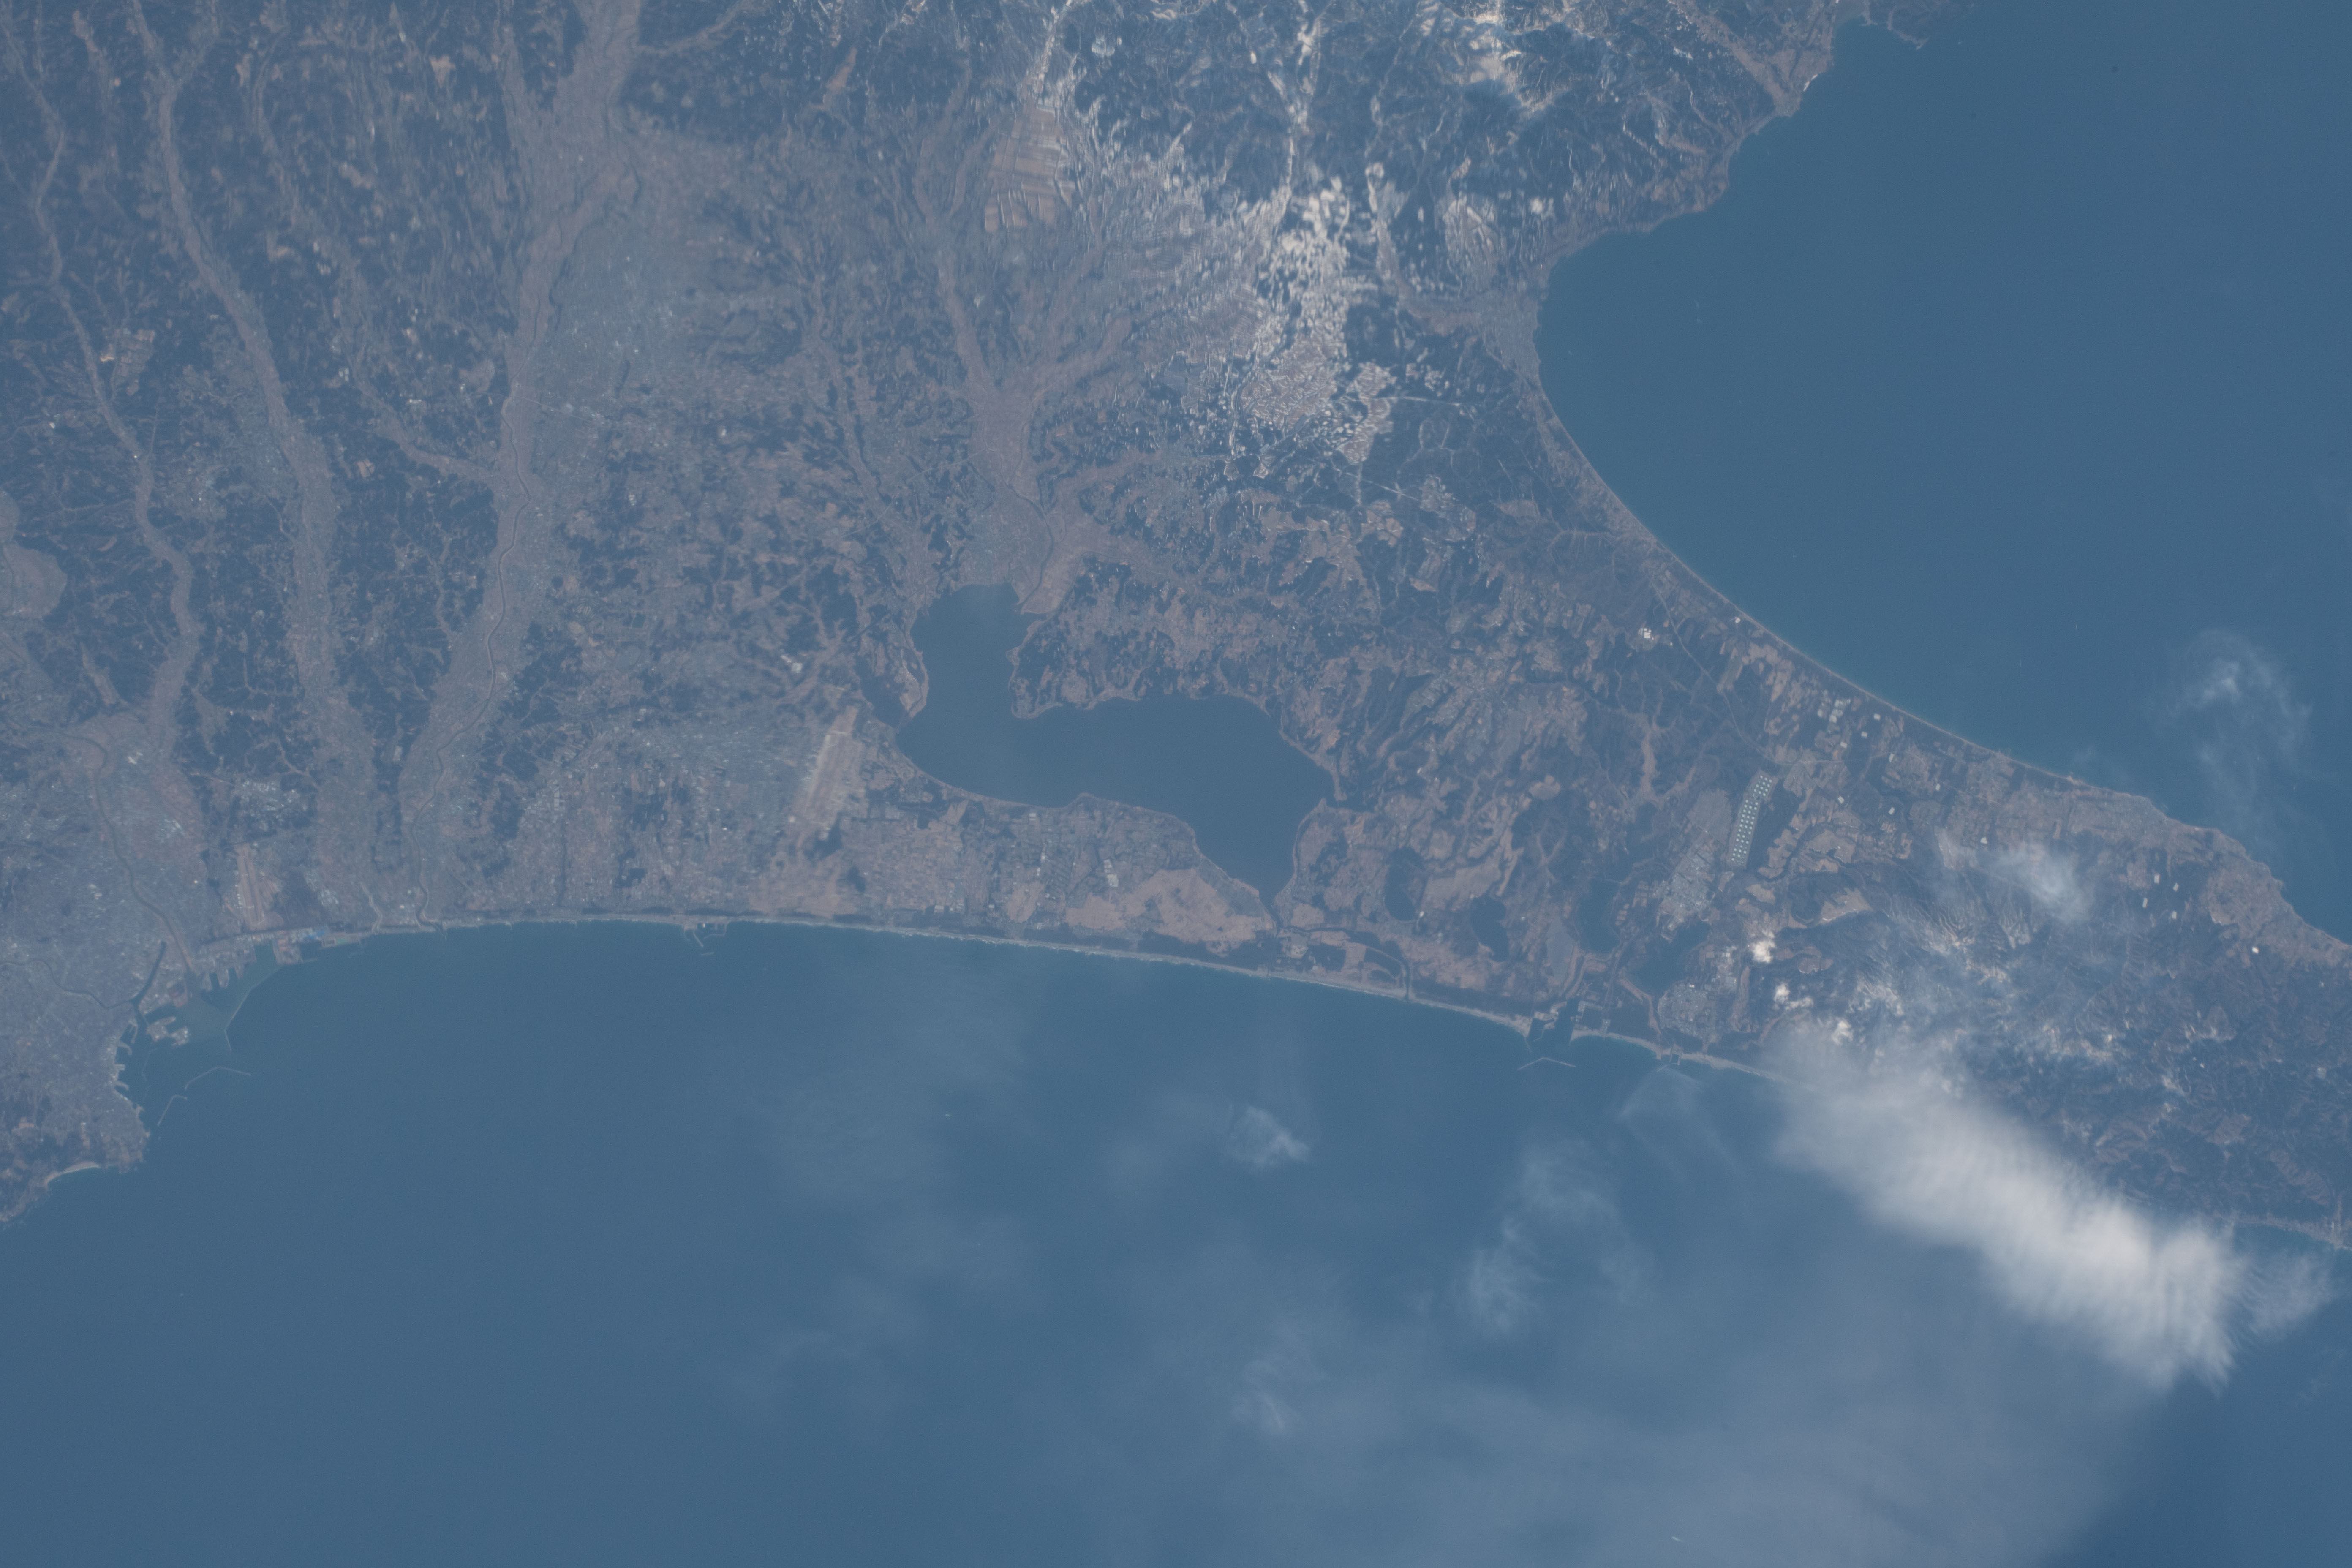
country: JAPAN
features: LAKE OGAWARA, TAKASE RIVER, MISAWA
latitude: 40.8
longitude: 141.3
